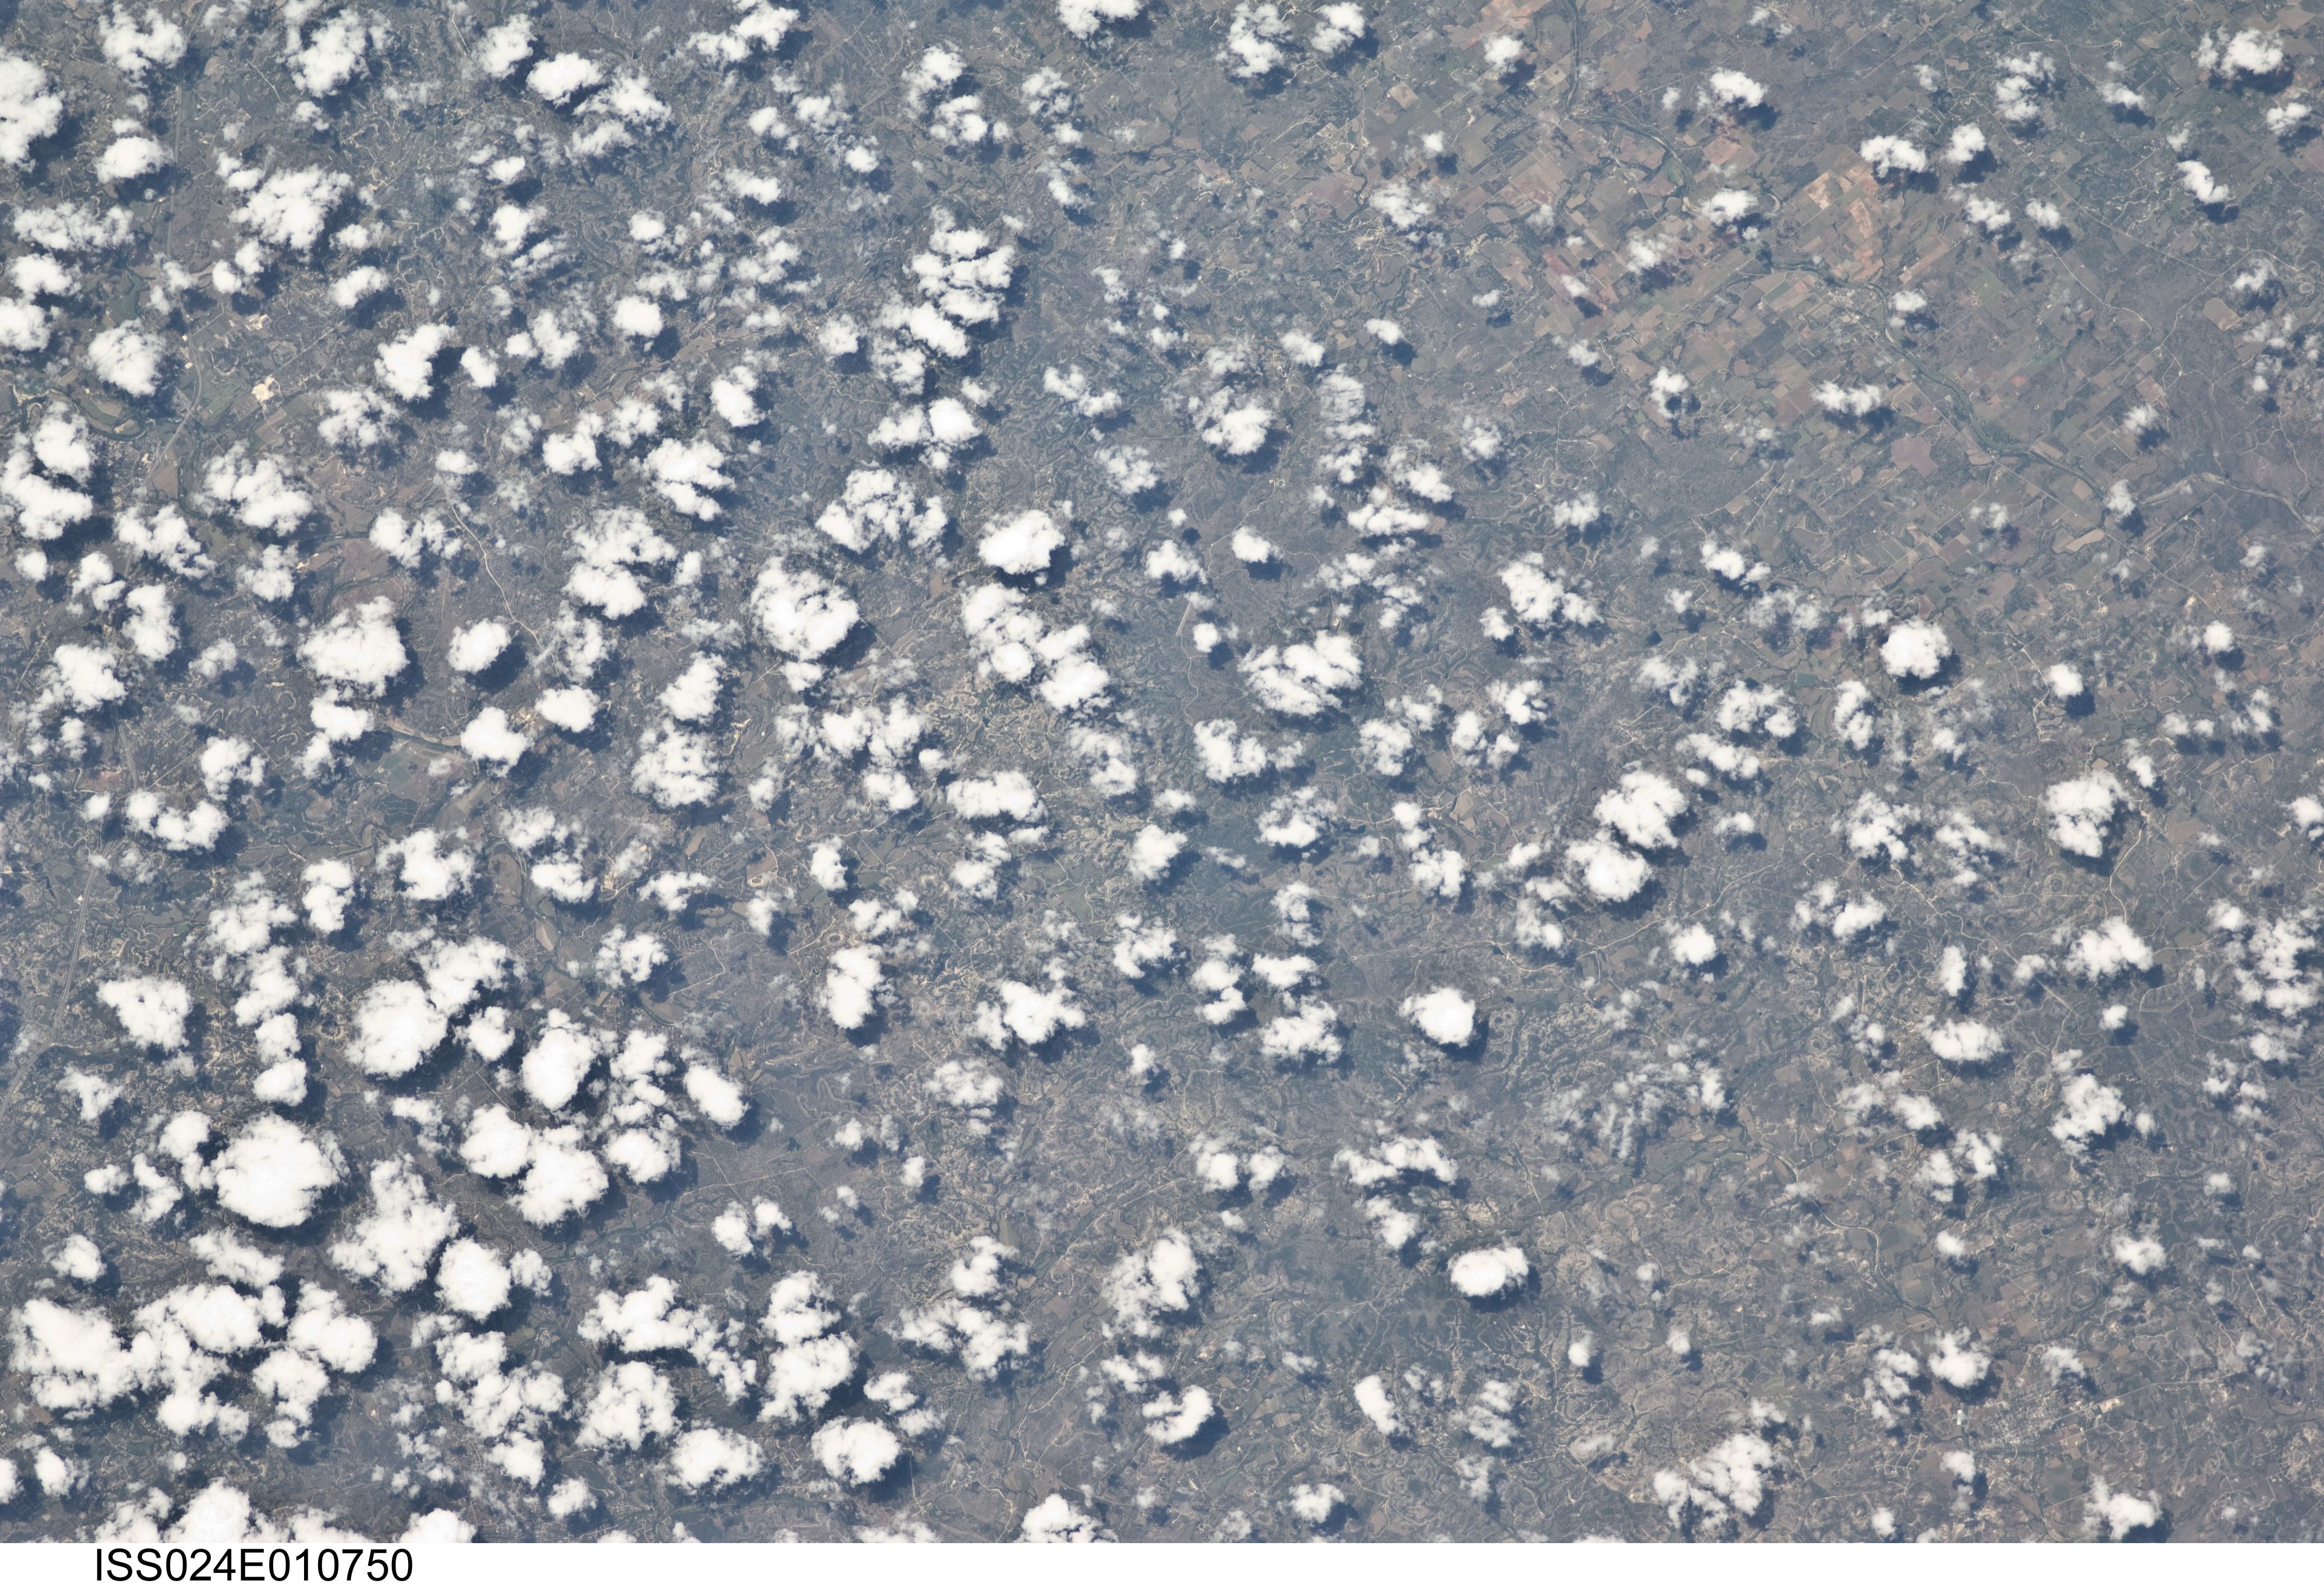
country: USA-TEXAS
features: PEDERNALES R., AREA S. OF STONEWALL
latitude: 30.1
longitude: -98.7
